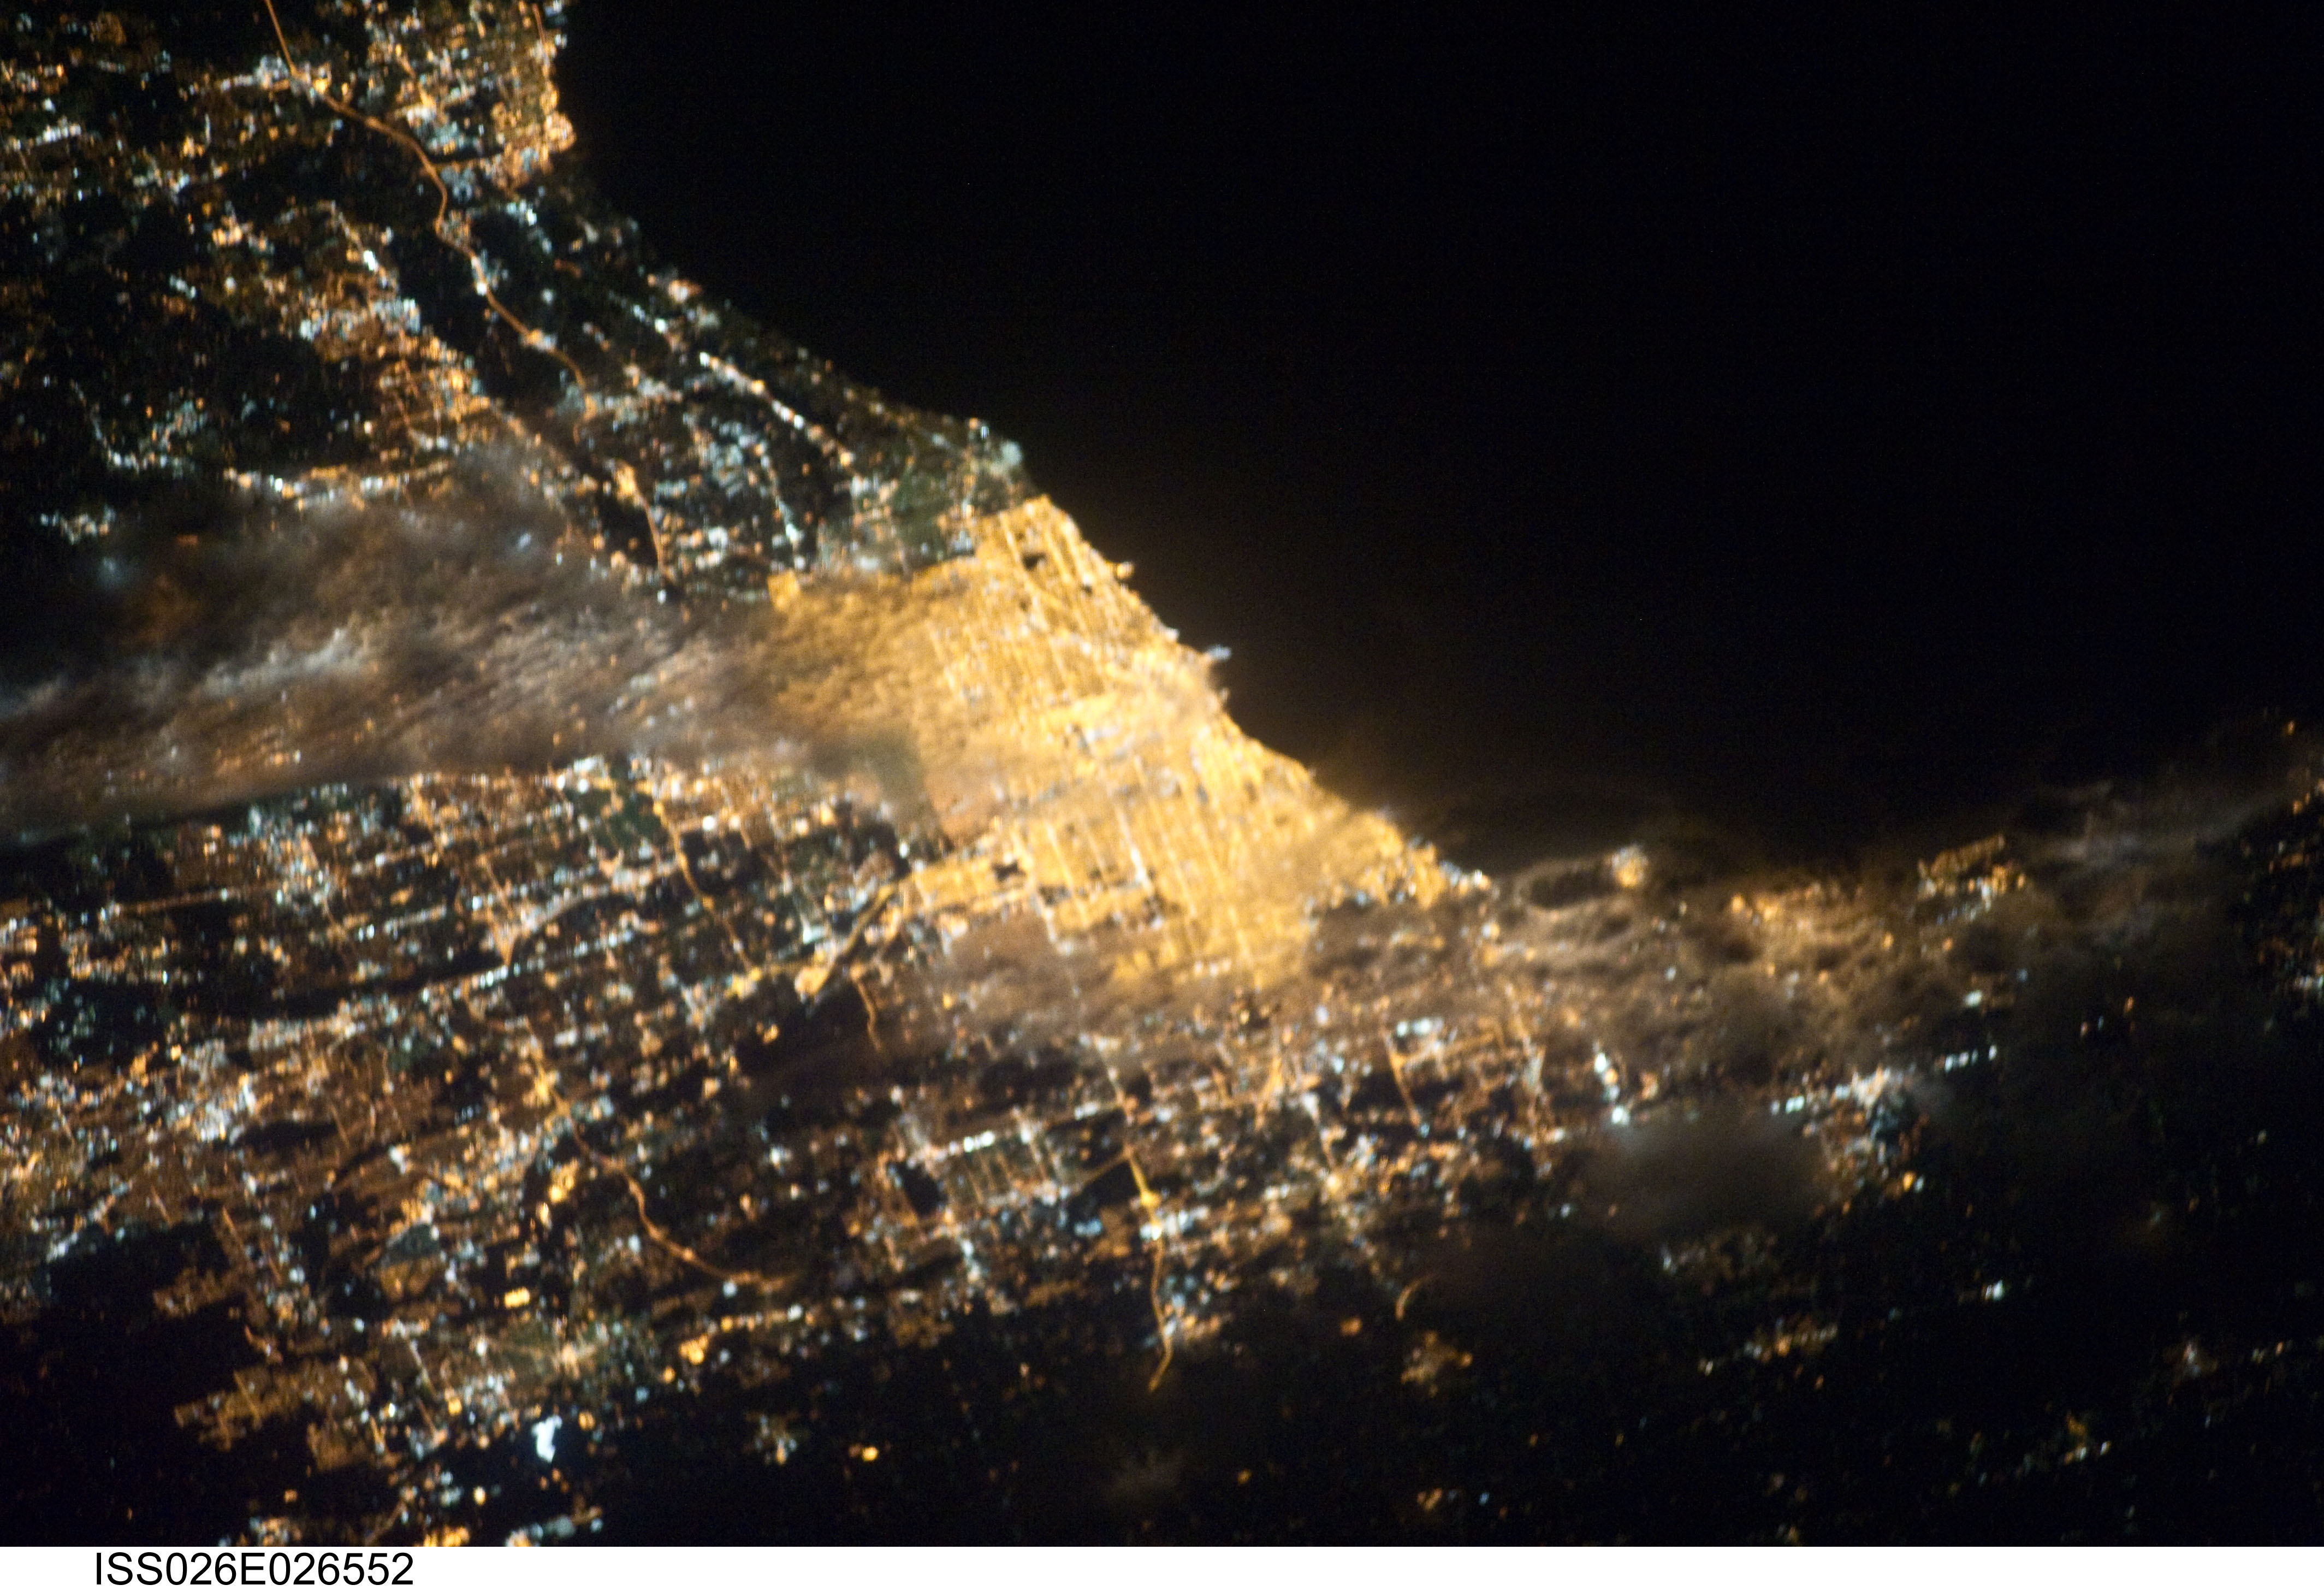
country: USA-ILLINOIS
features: CHICAGO AT NIGHT
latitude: 41.8
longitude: -87.7
